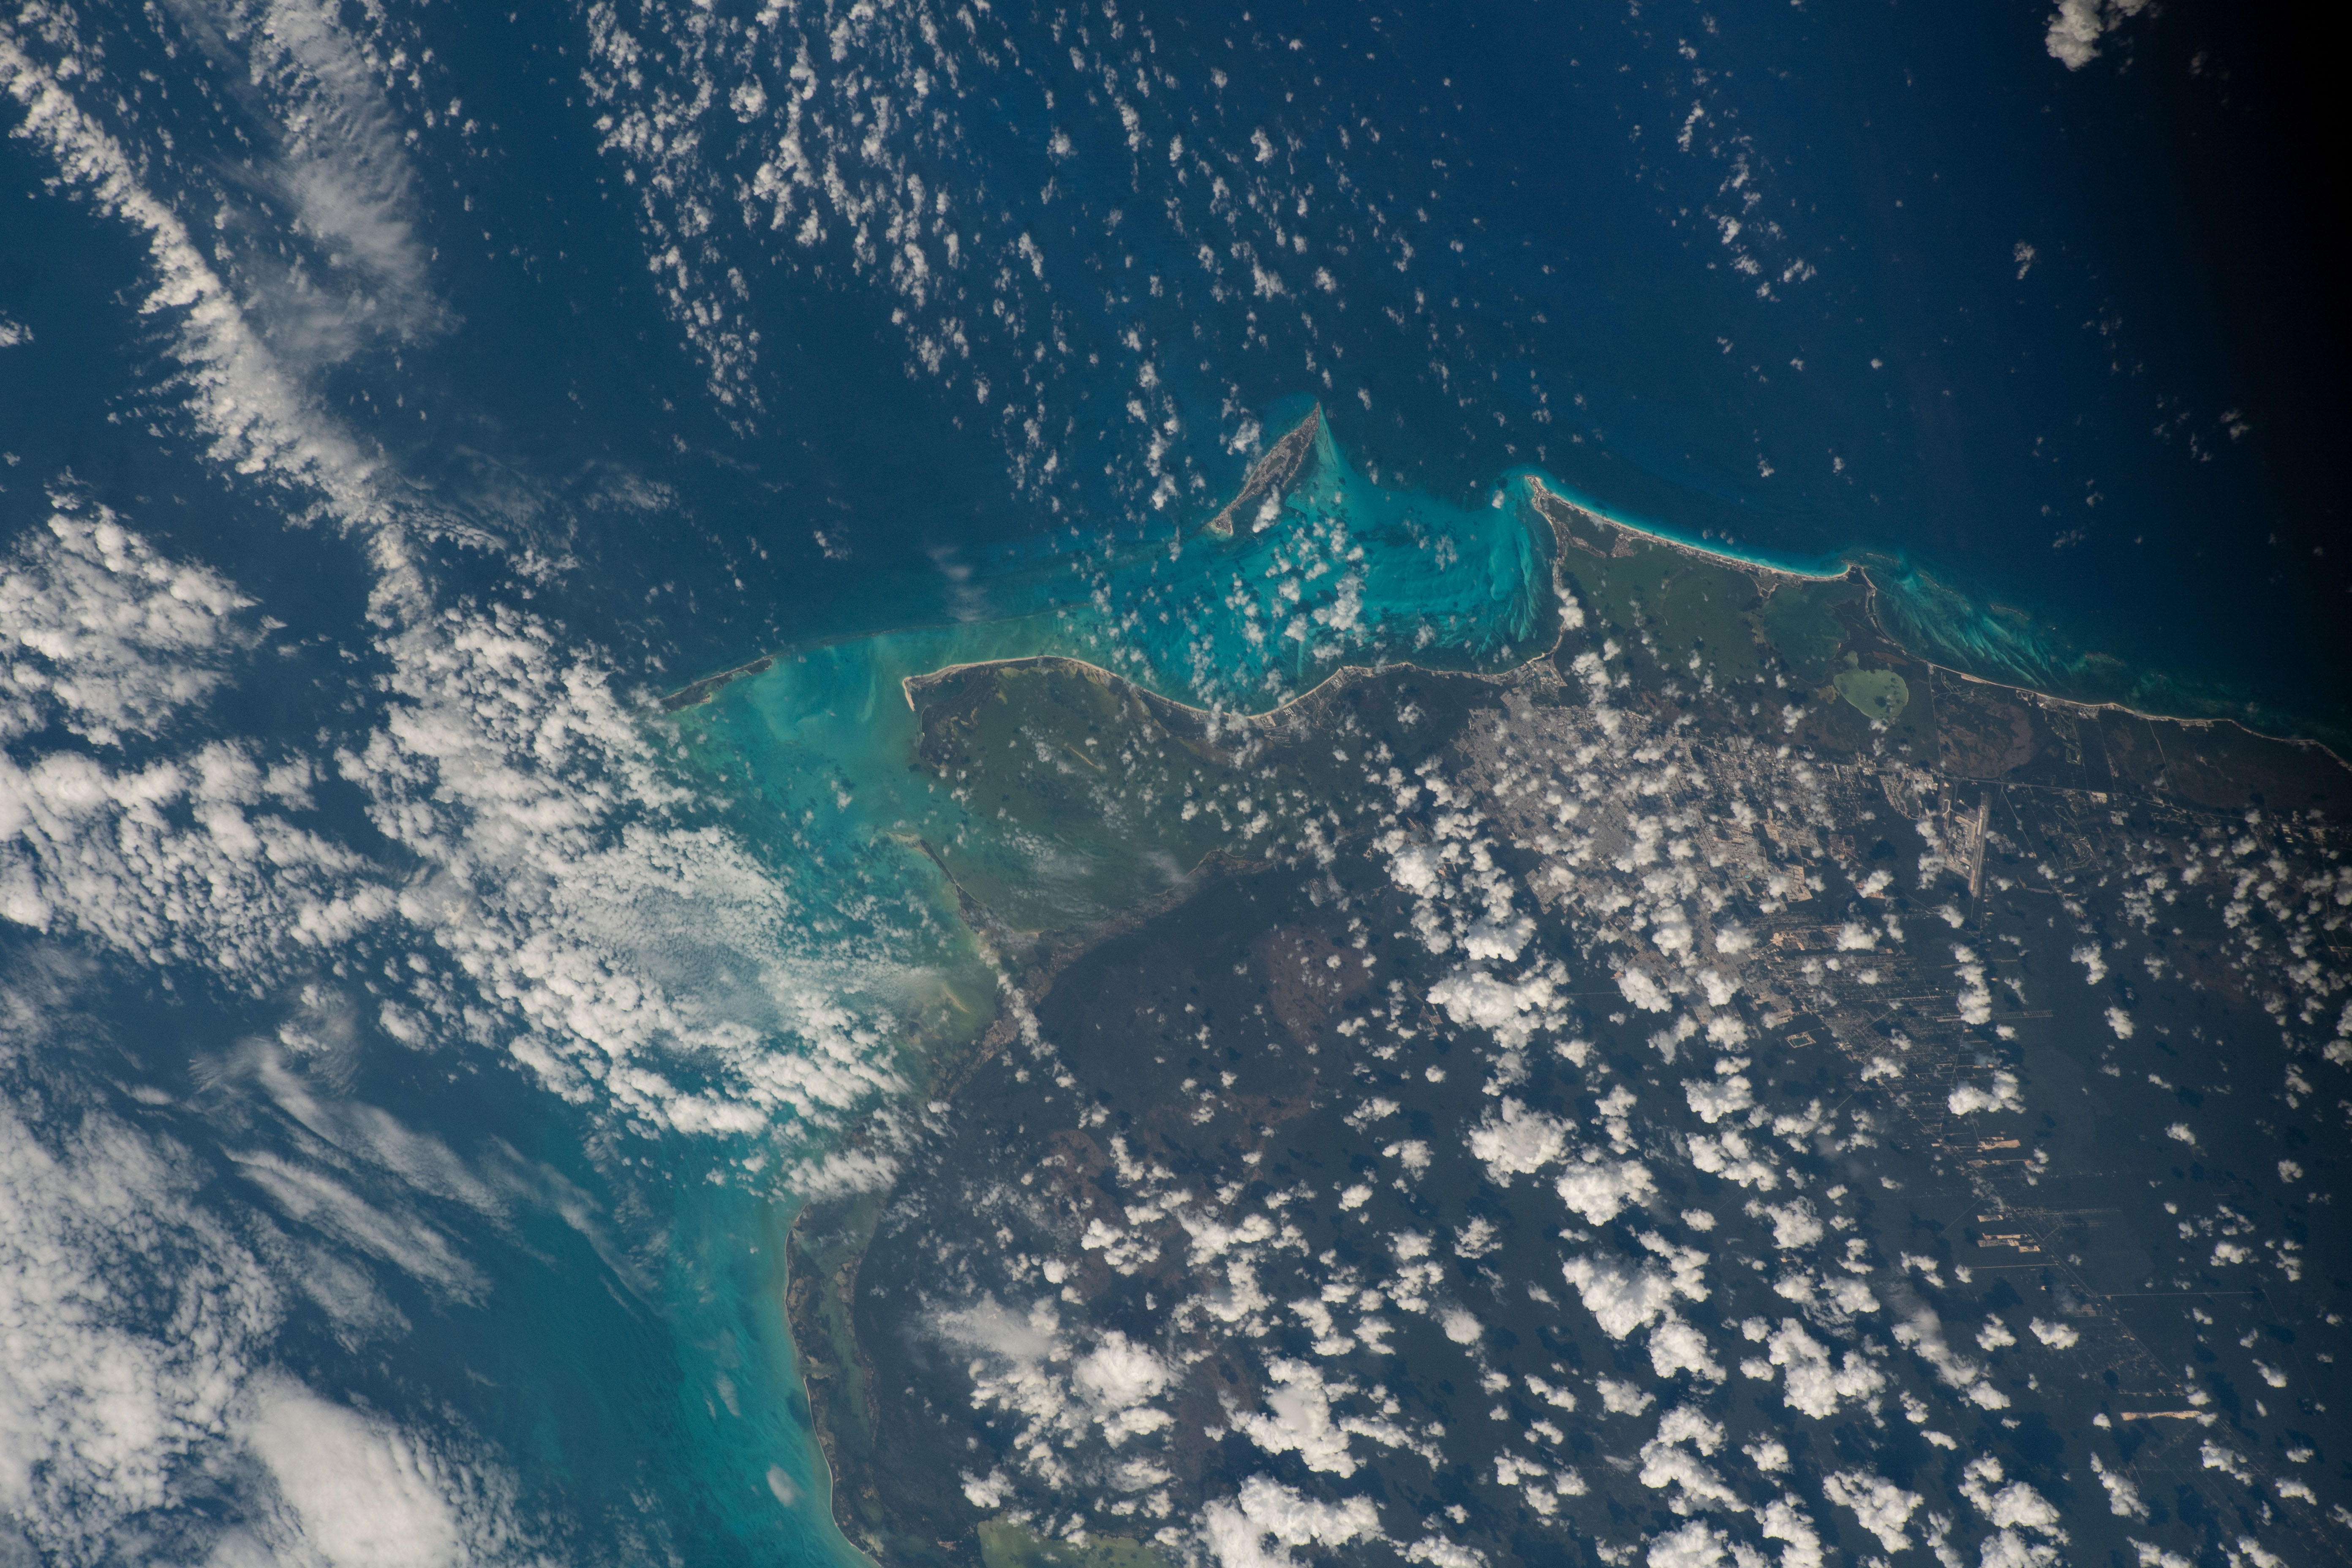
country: MEXICO
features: YUM BALAM FLORA AND FAUNA PROTECTION AREA, CANCUN CITY, ISLA MUJERES, REEF, ISLA CONTOY
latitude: 21.2
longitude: -86.9
